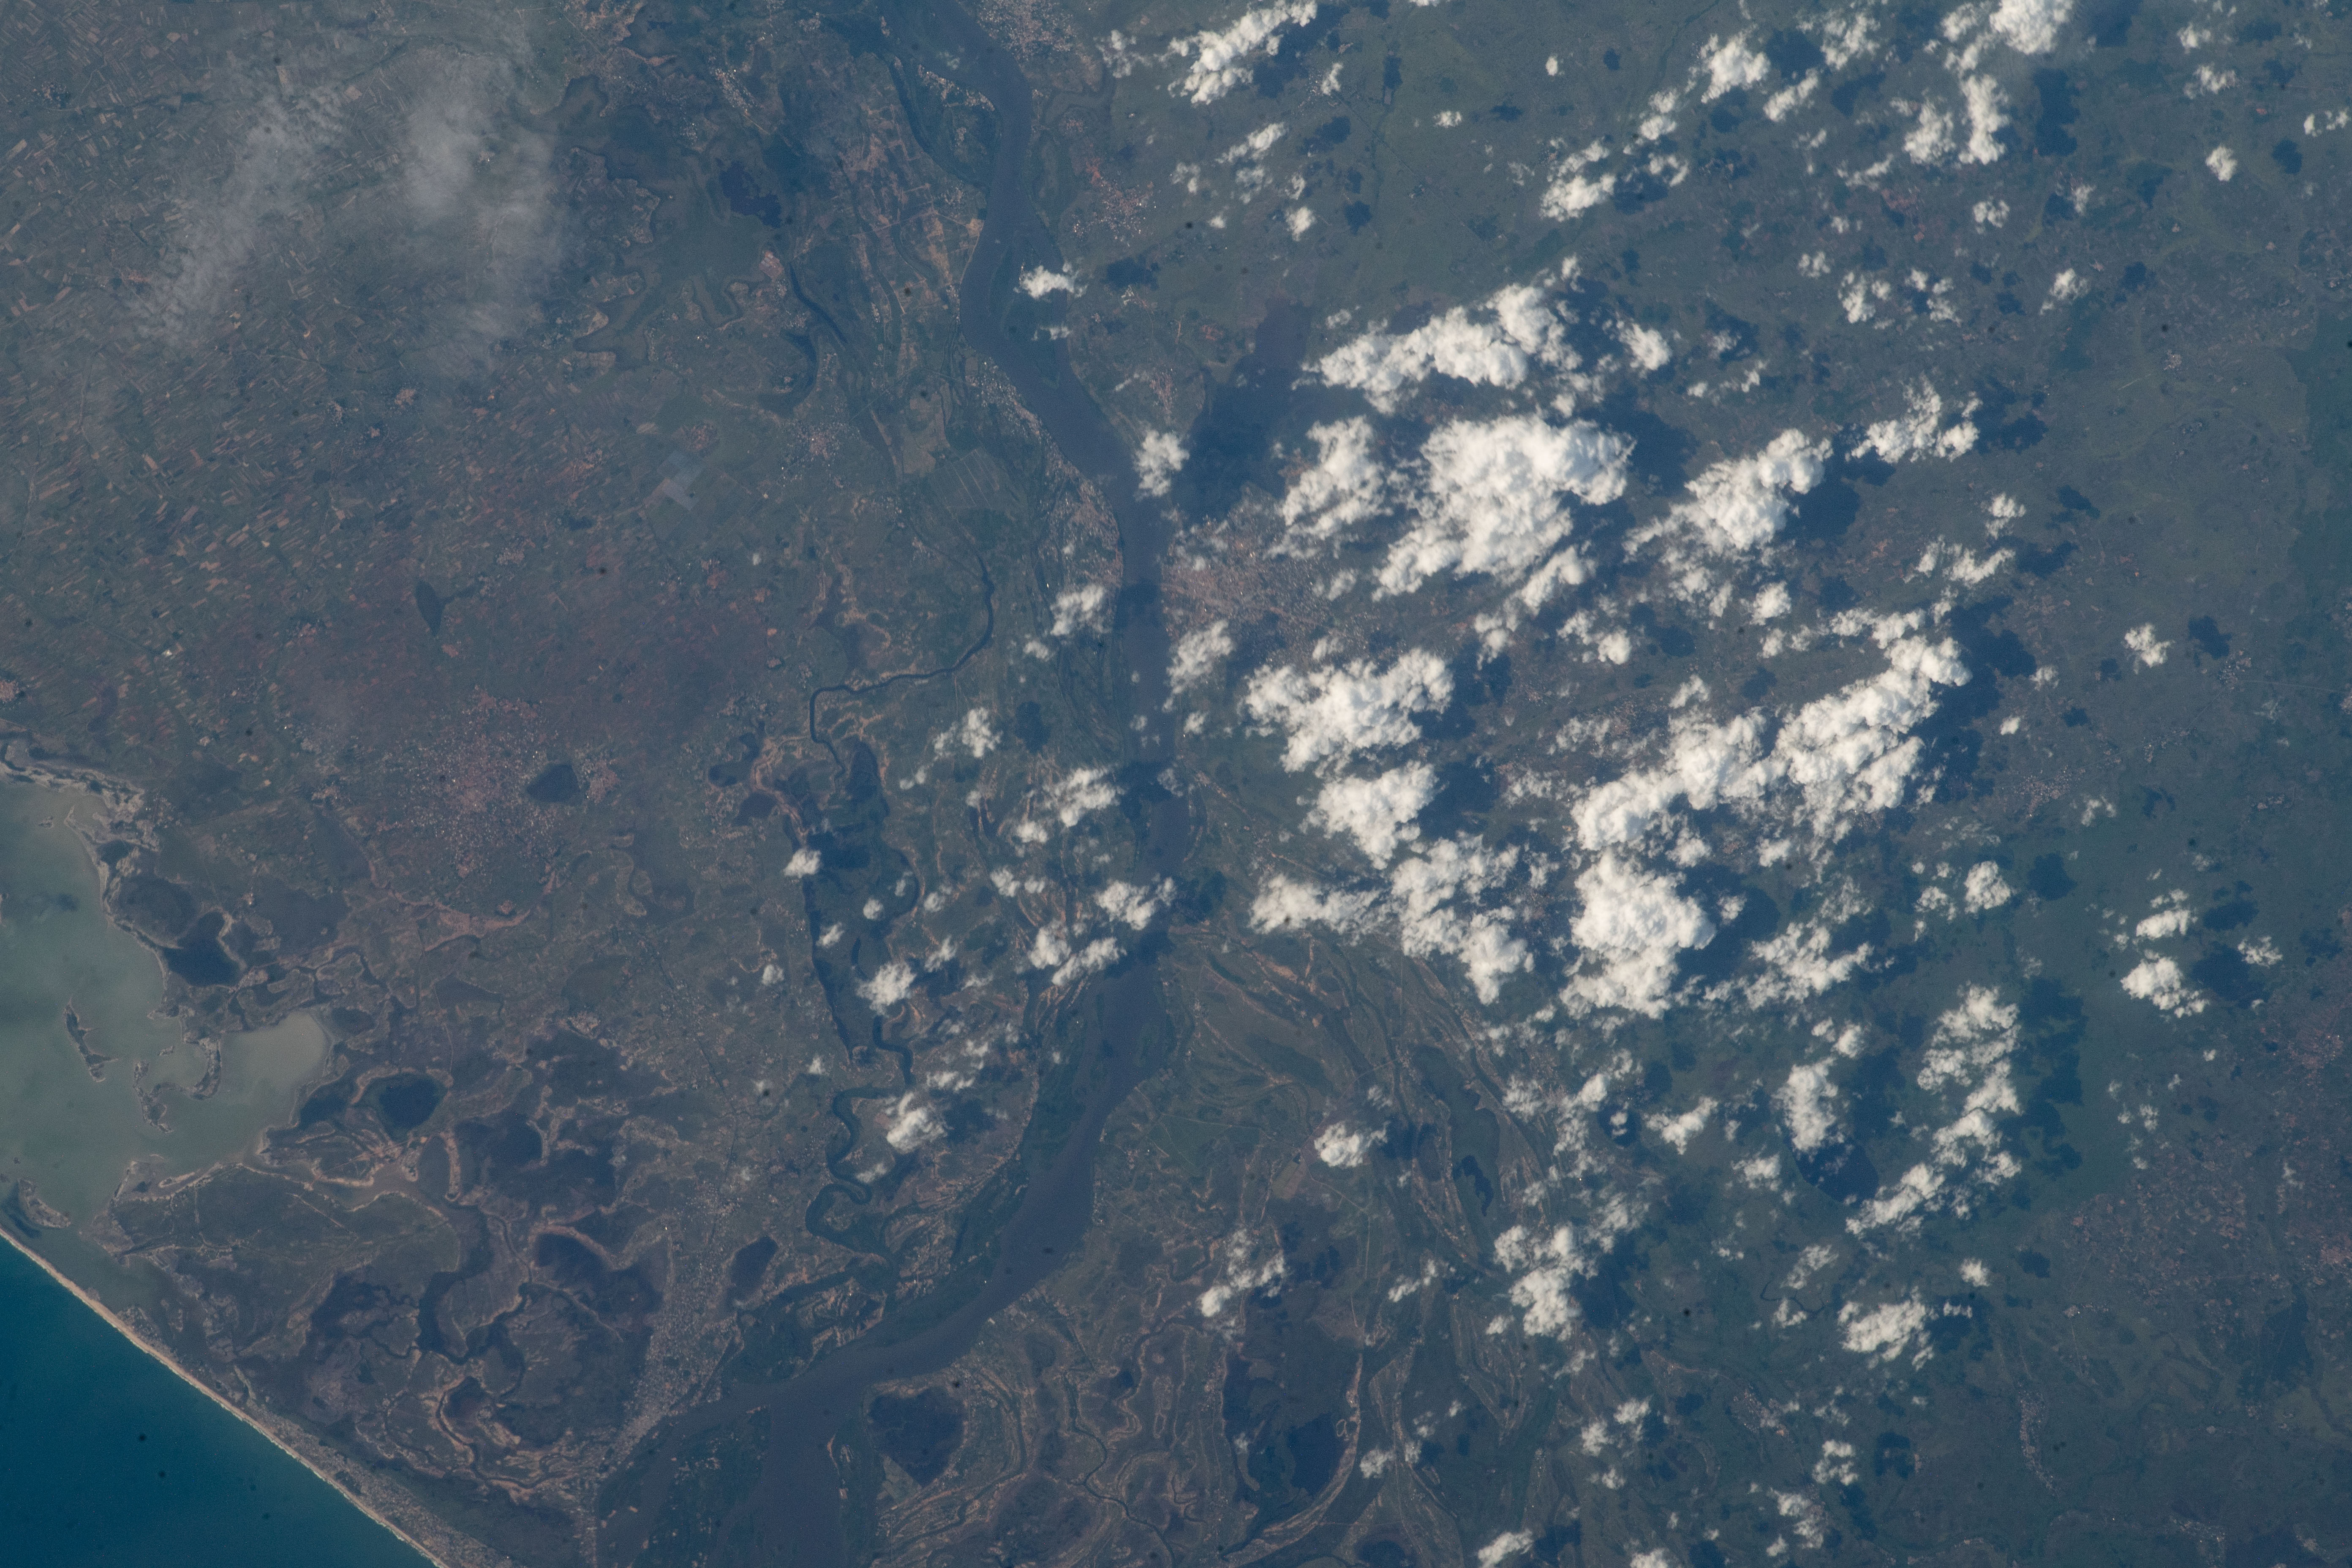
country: GHANA
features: FLOODING, VOLTA RIVER, BIG ADA
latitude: 5.9
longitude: 0.7
